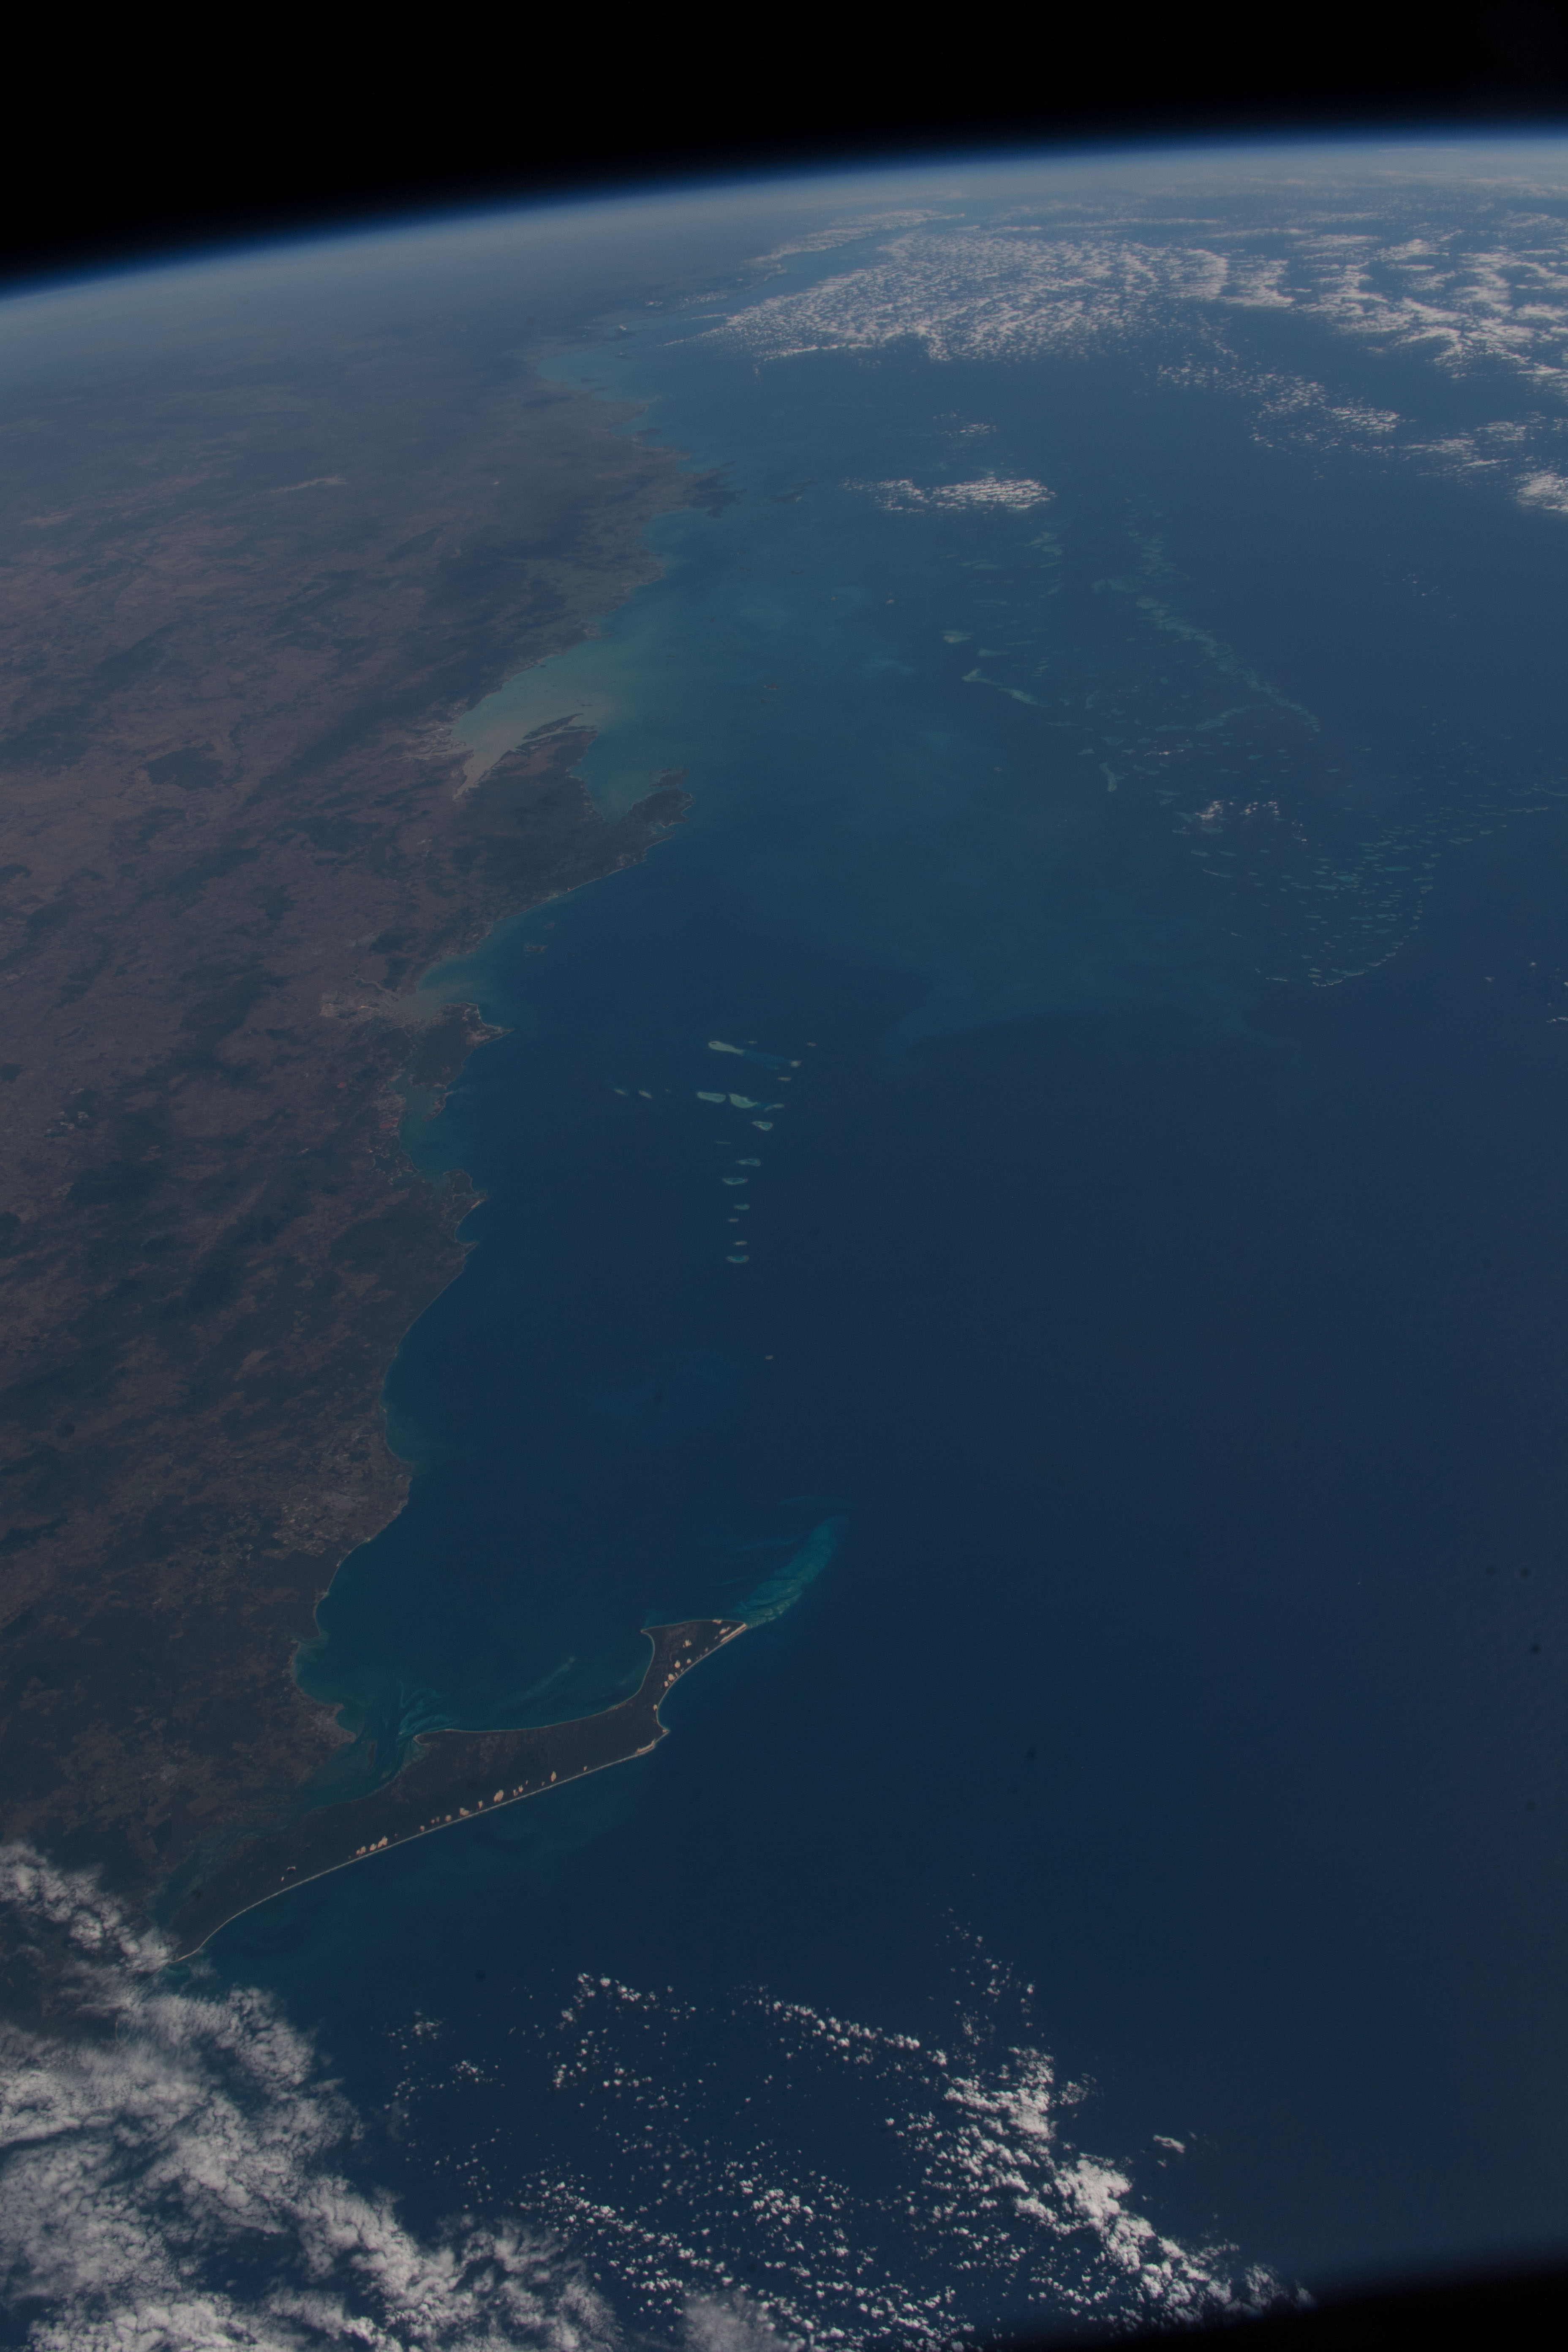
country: AUSTRALIA-Q
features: FRASER ISLAND, PACIFIC OCEAN, ROCKHAMPTON, HERON REEF, EARTH LIMB
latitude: -23.6
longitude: 152.3
